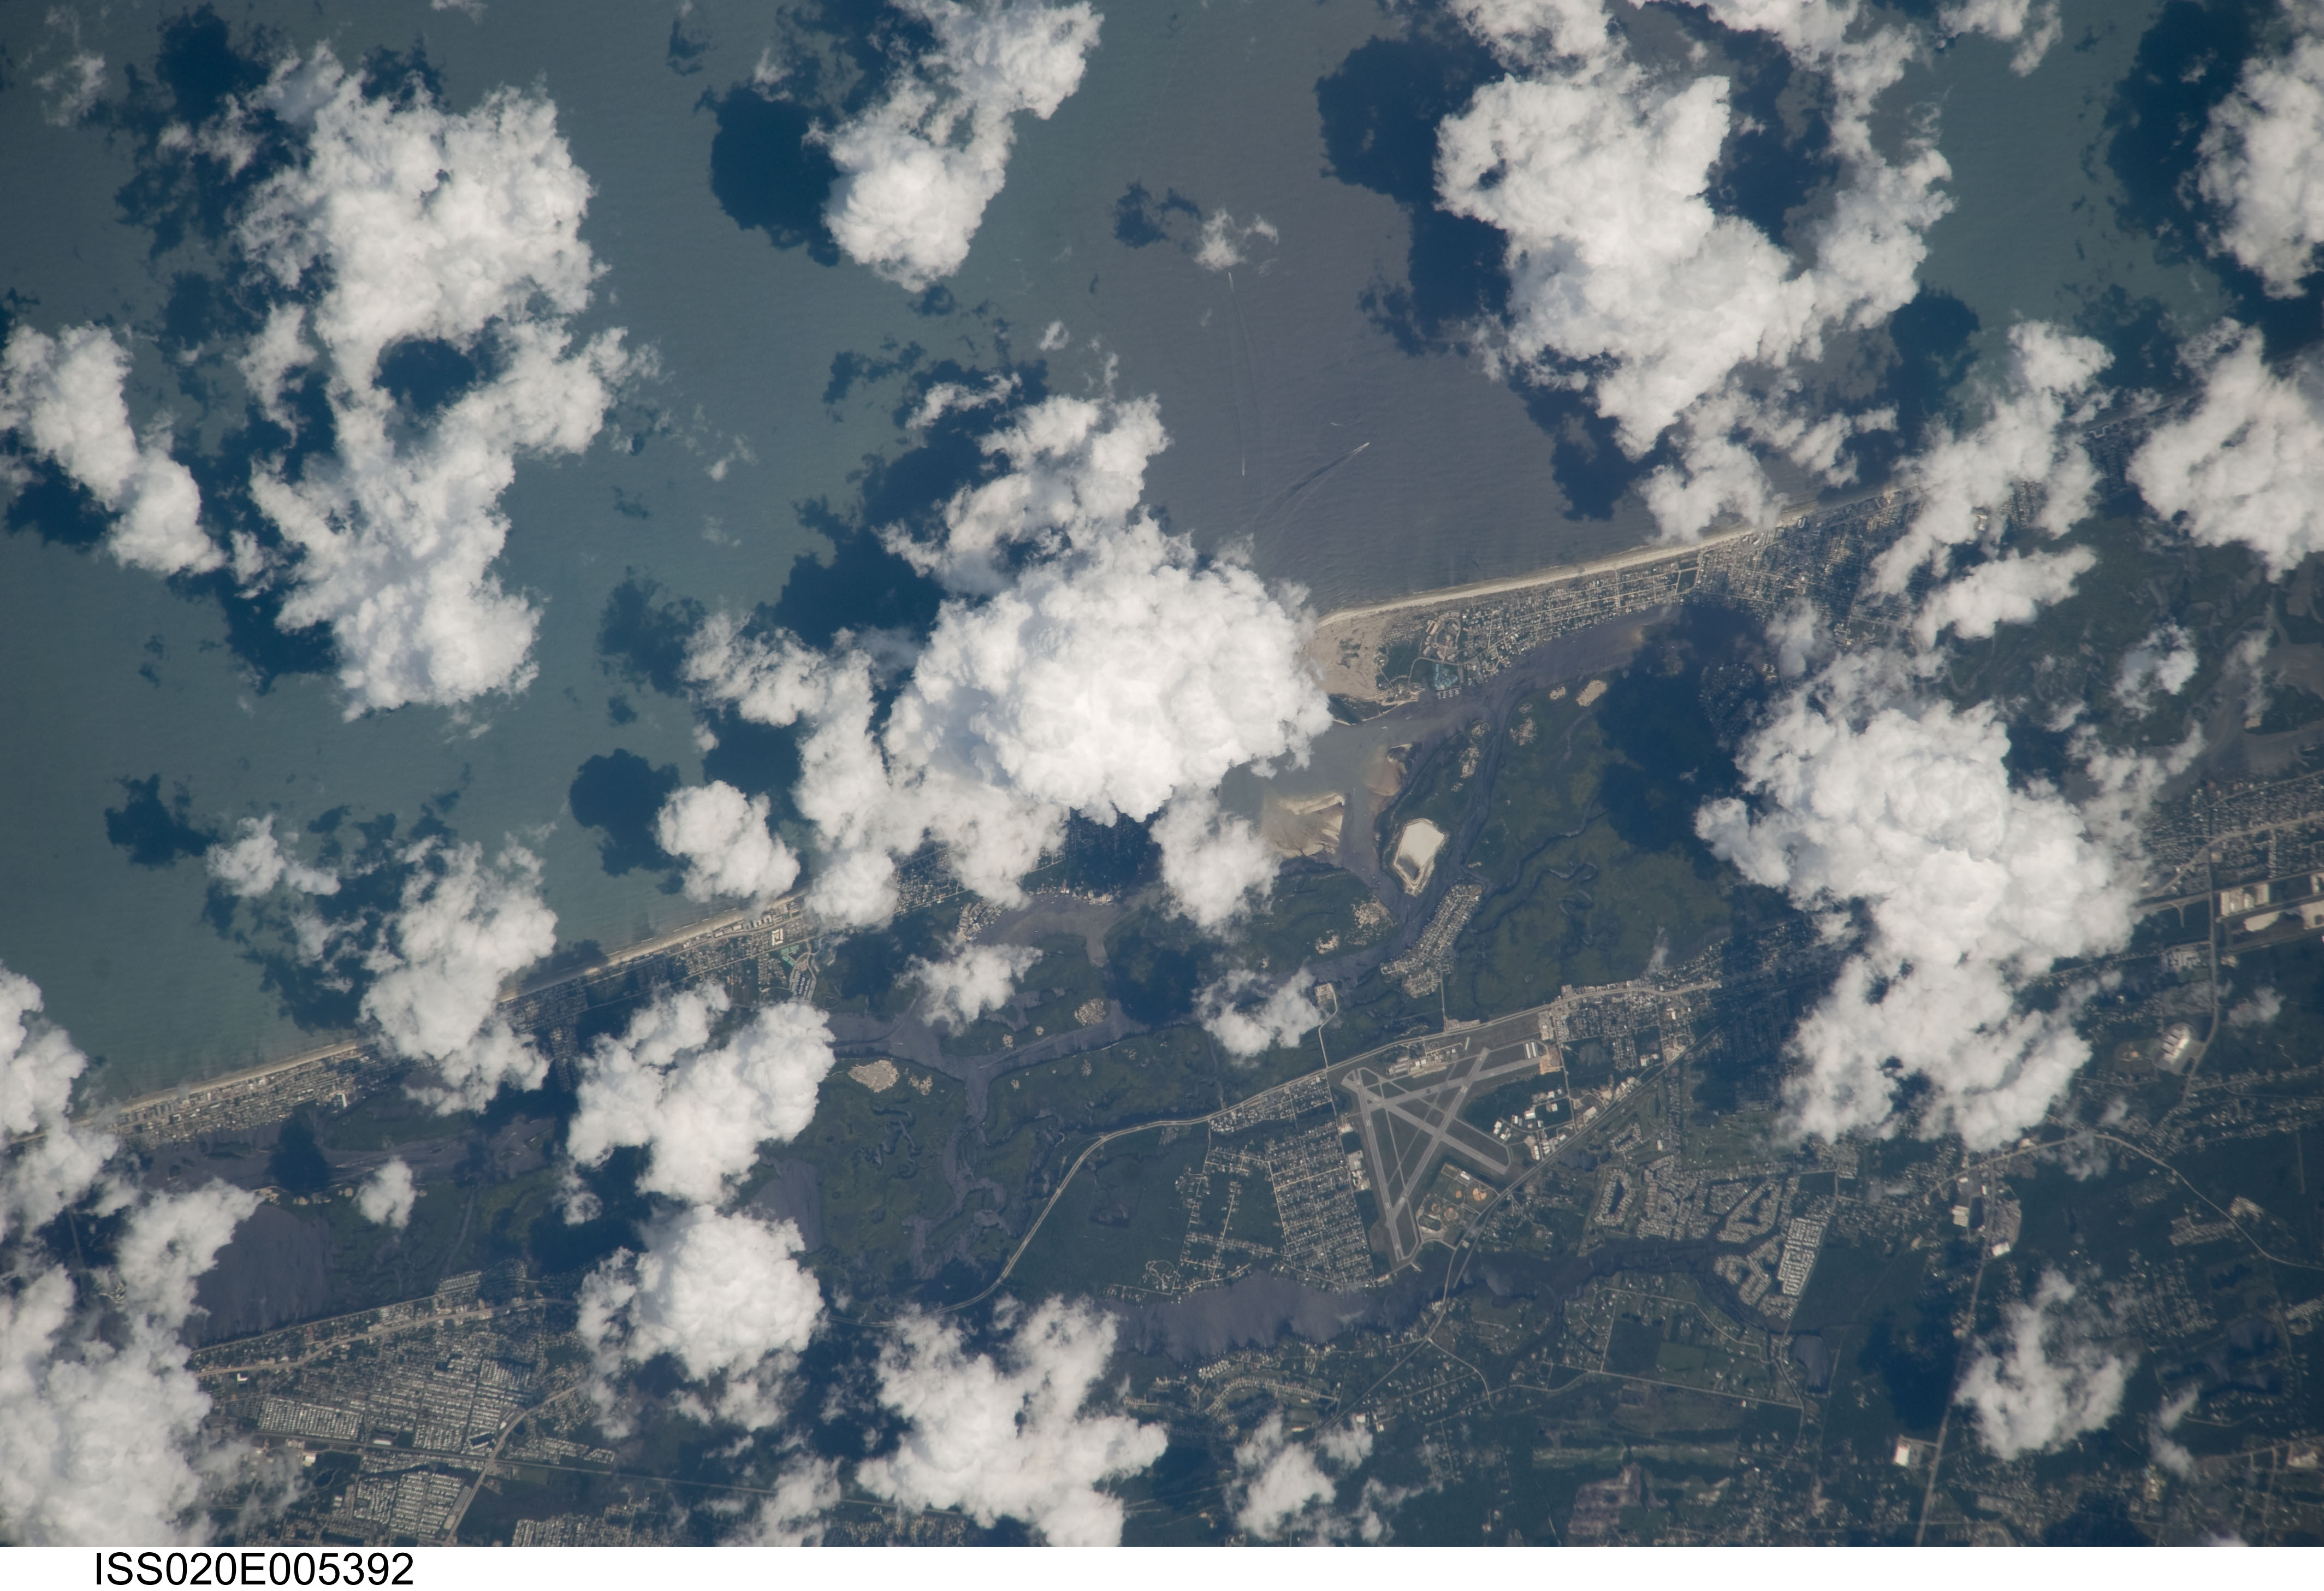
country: USA-FLORIDA
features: PONCE INLET, AIRPORT, COAST
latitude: 29.1
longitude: -80.9
